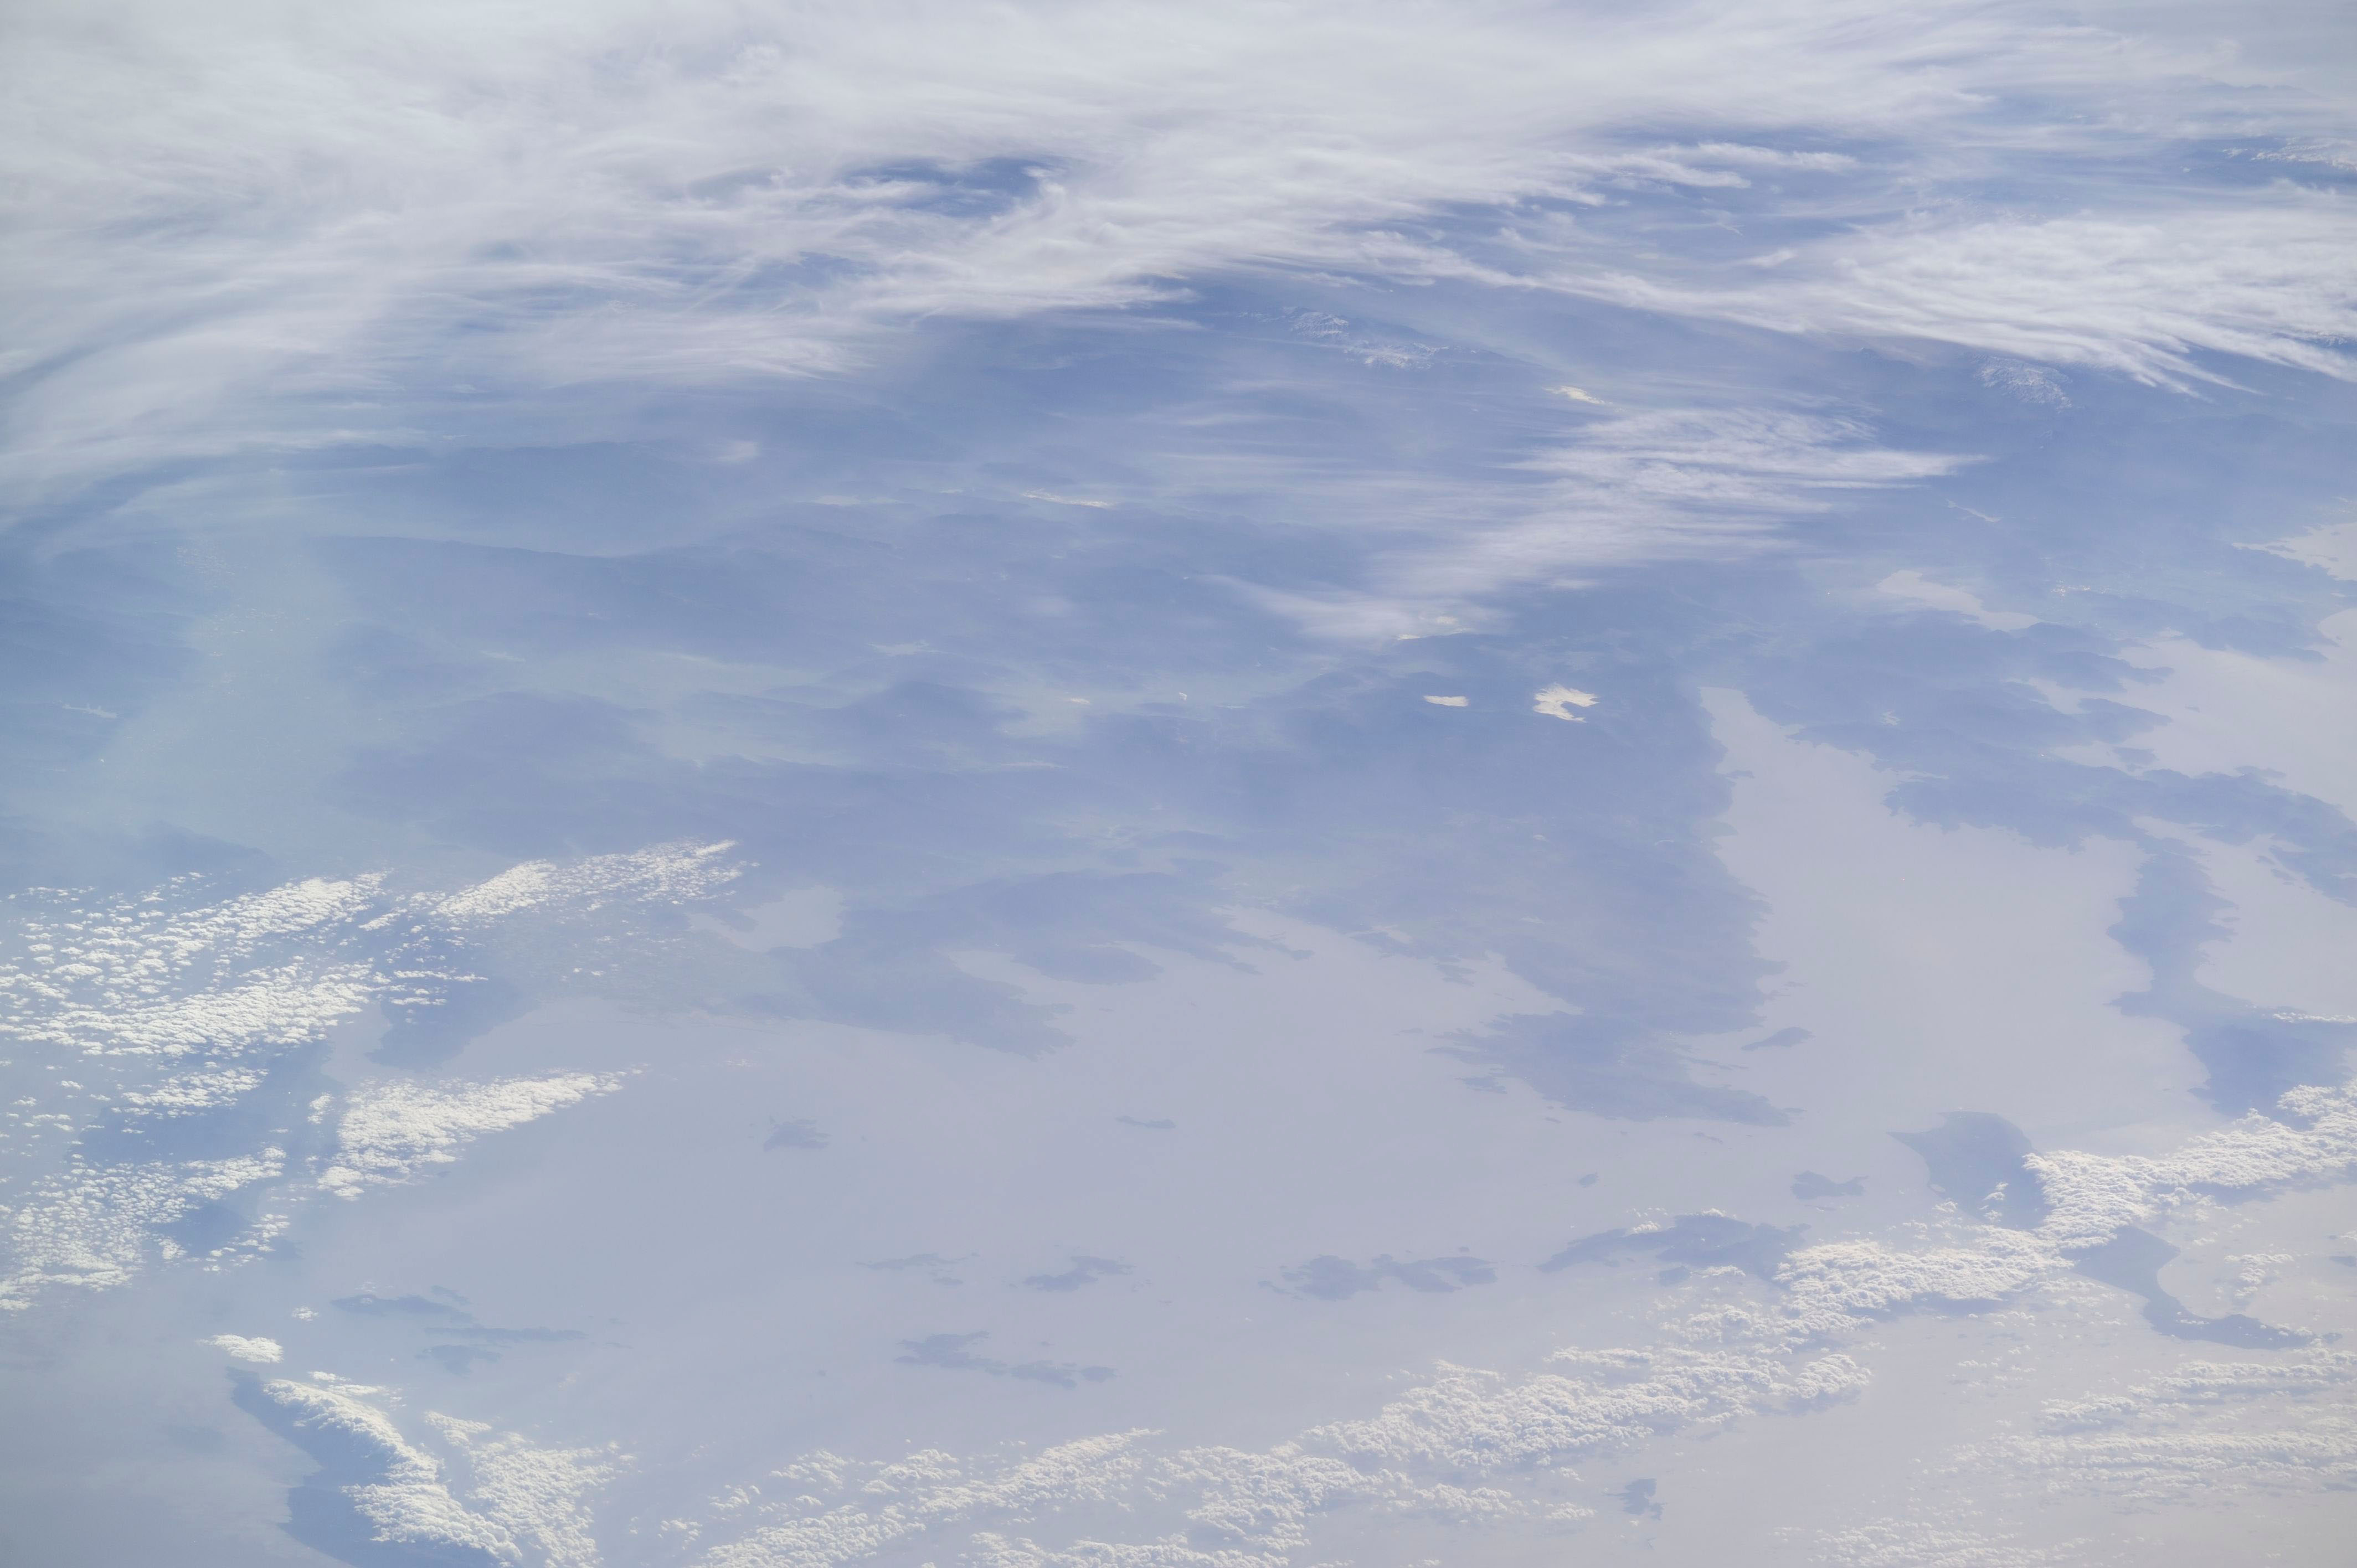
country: TURKEY
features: MILAS CITY, COASTLINE, KEDRAI ANTIK KENTI
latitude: 37.3
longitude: 27.8
